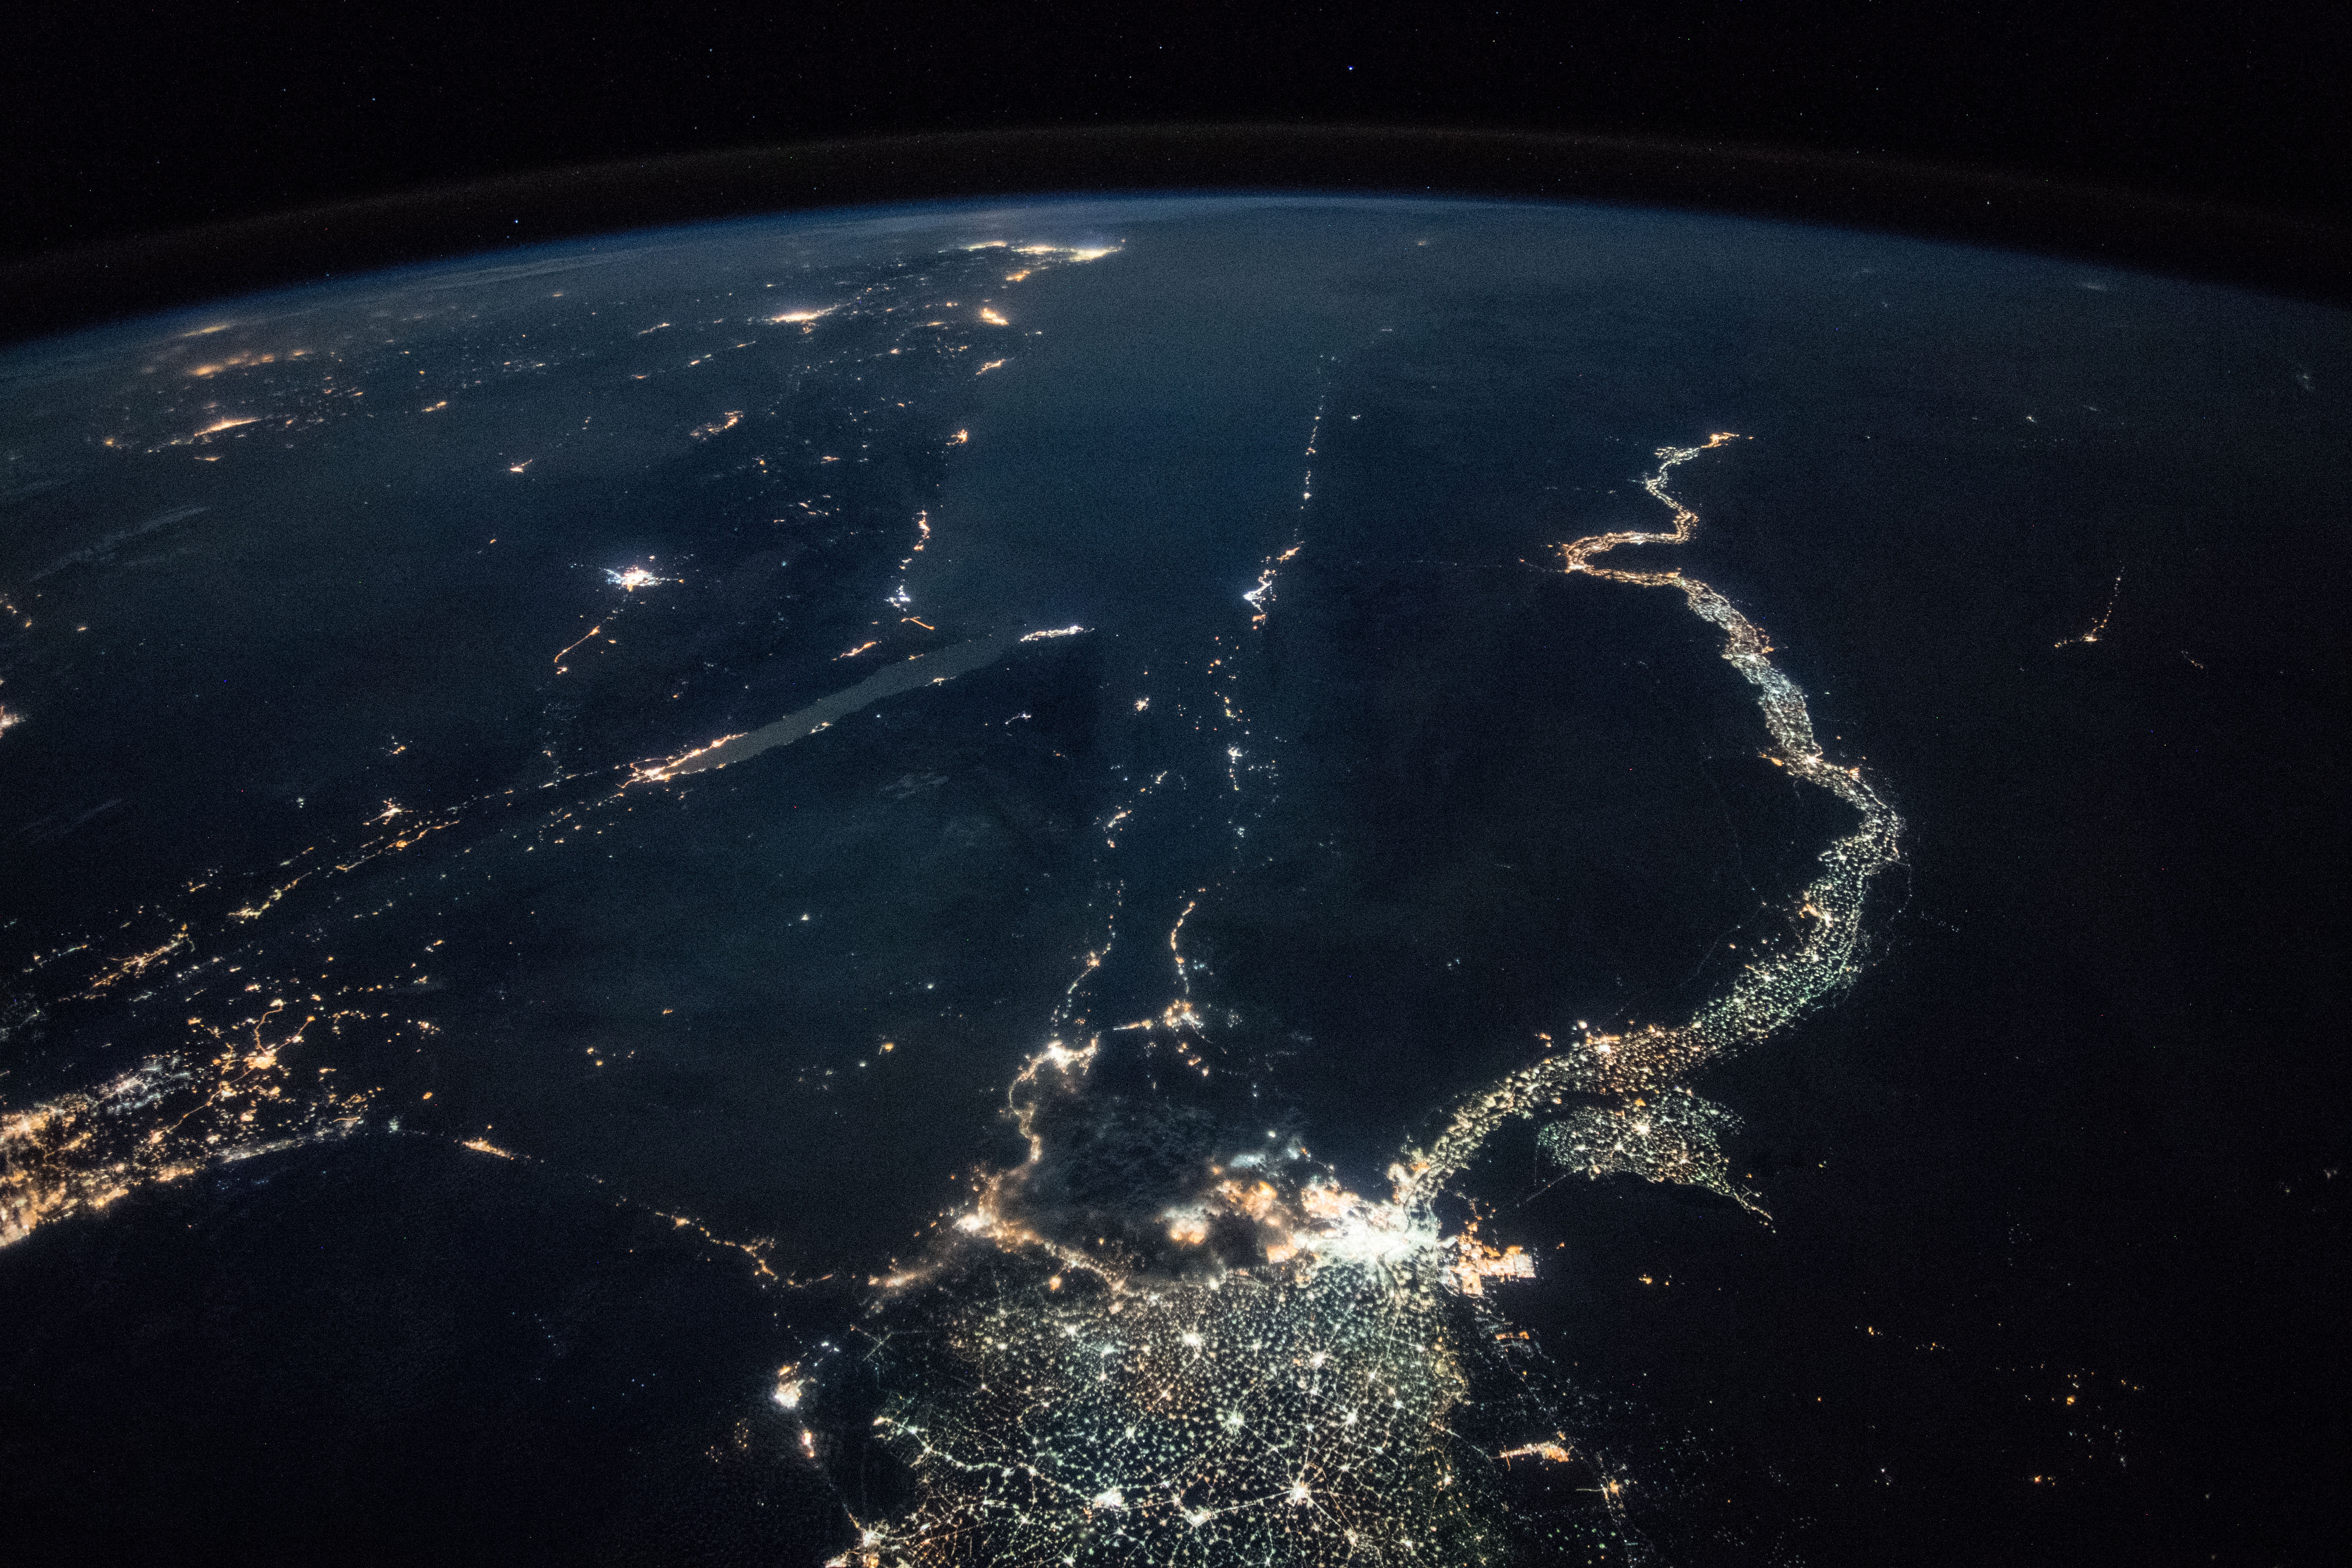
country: EGYPT
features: CAIRO CITY, GULF OF SUEZ, GULF OF AQABA, NEGEV DESERT, SUEZ CITY, ISMAILIA CITY, PORT SAID CITY, NILE DELTA, FAIYUM CITY, WESTERN DESERT, NIGHT, EARTH LIMB
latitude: 28.1
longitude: 33.6
